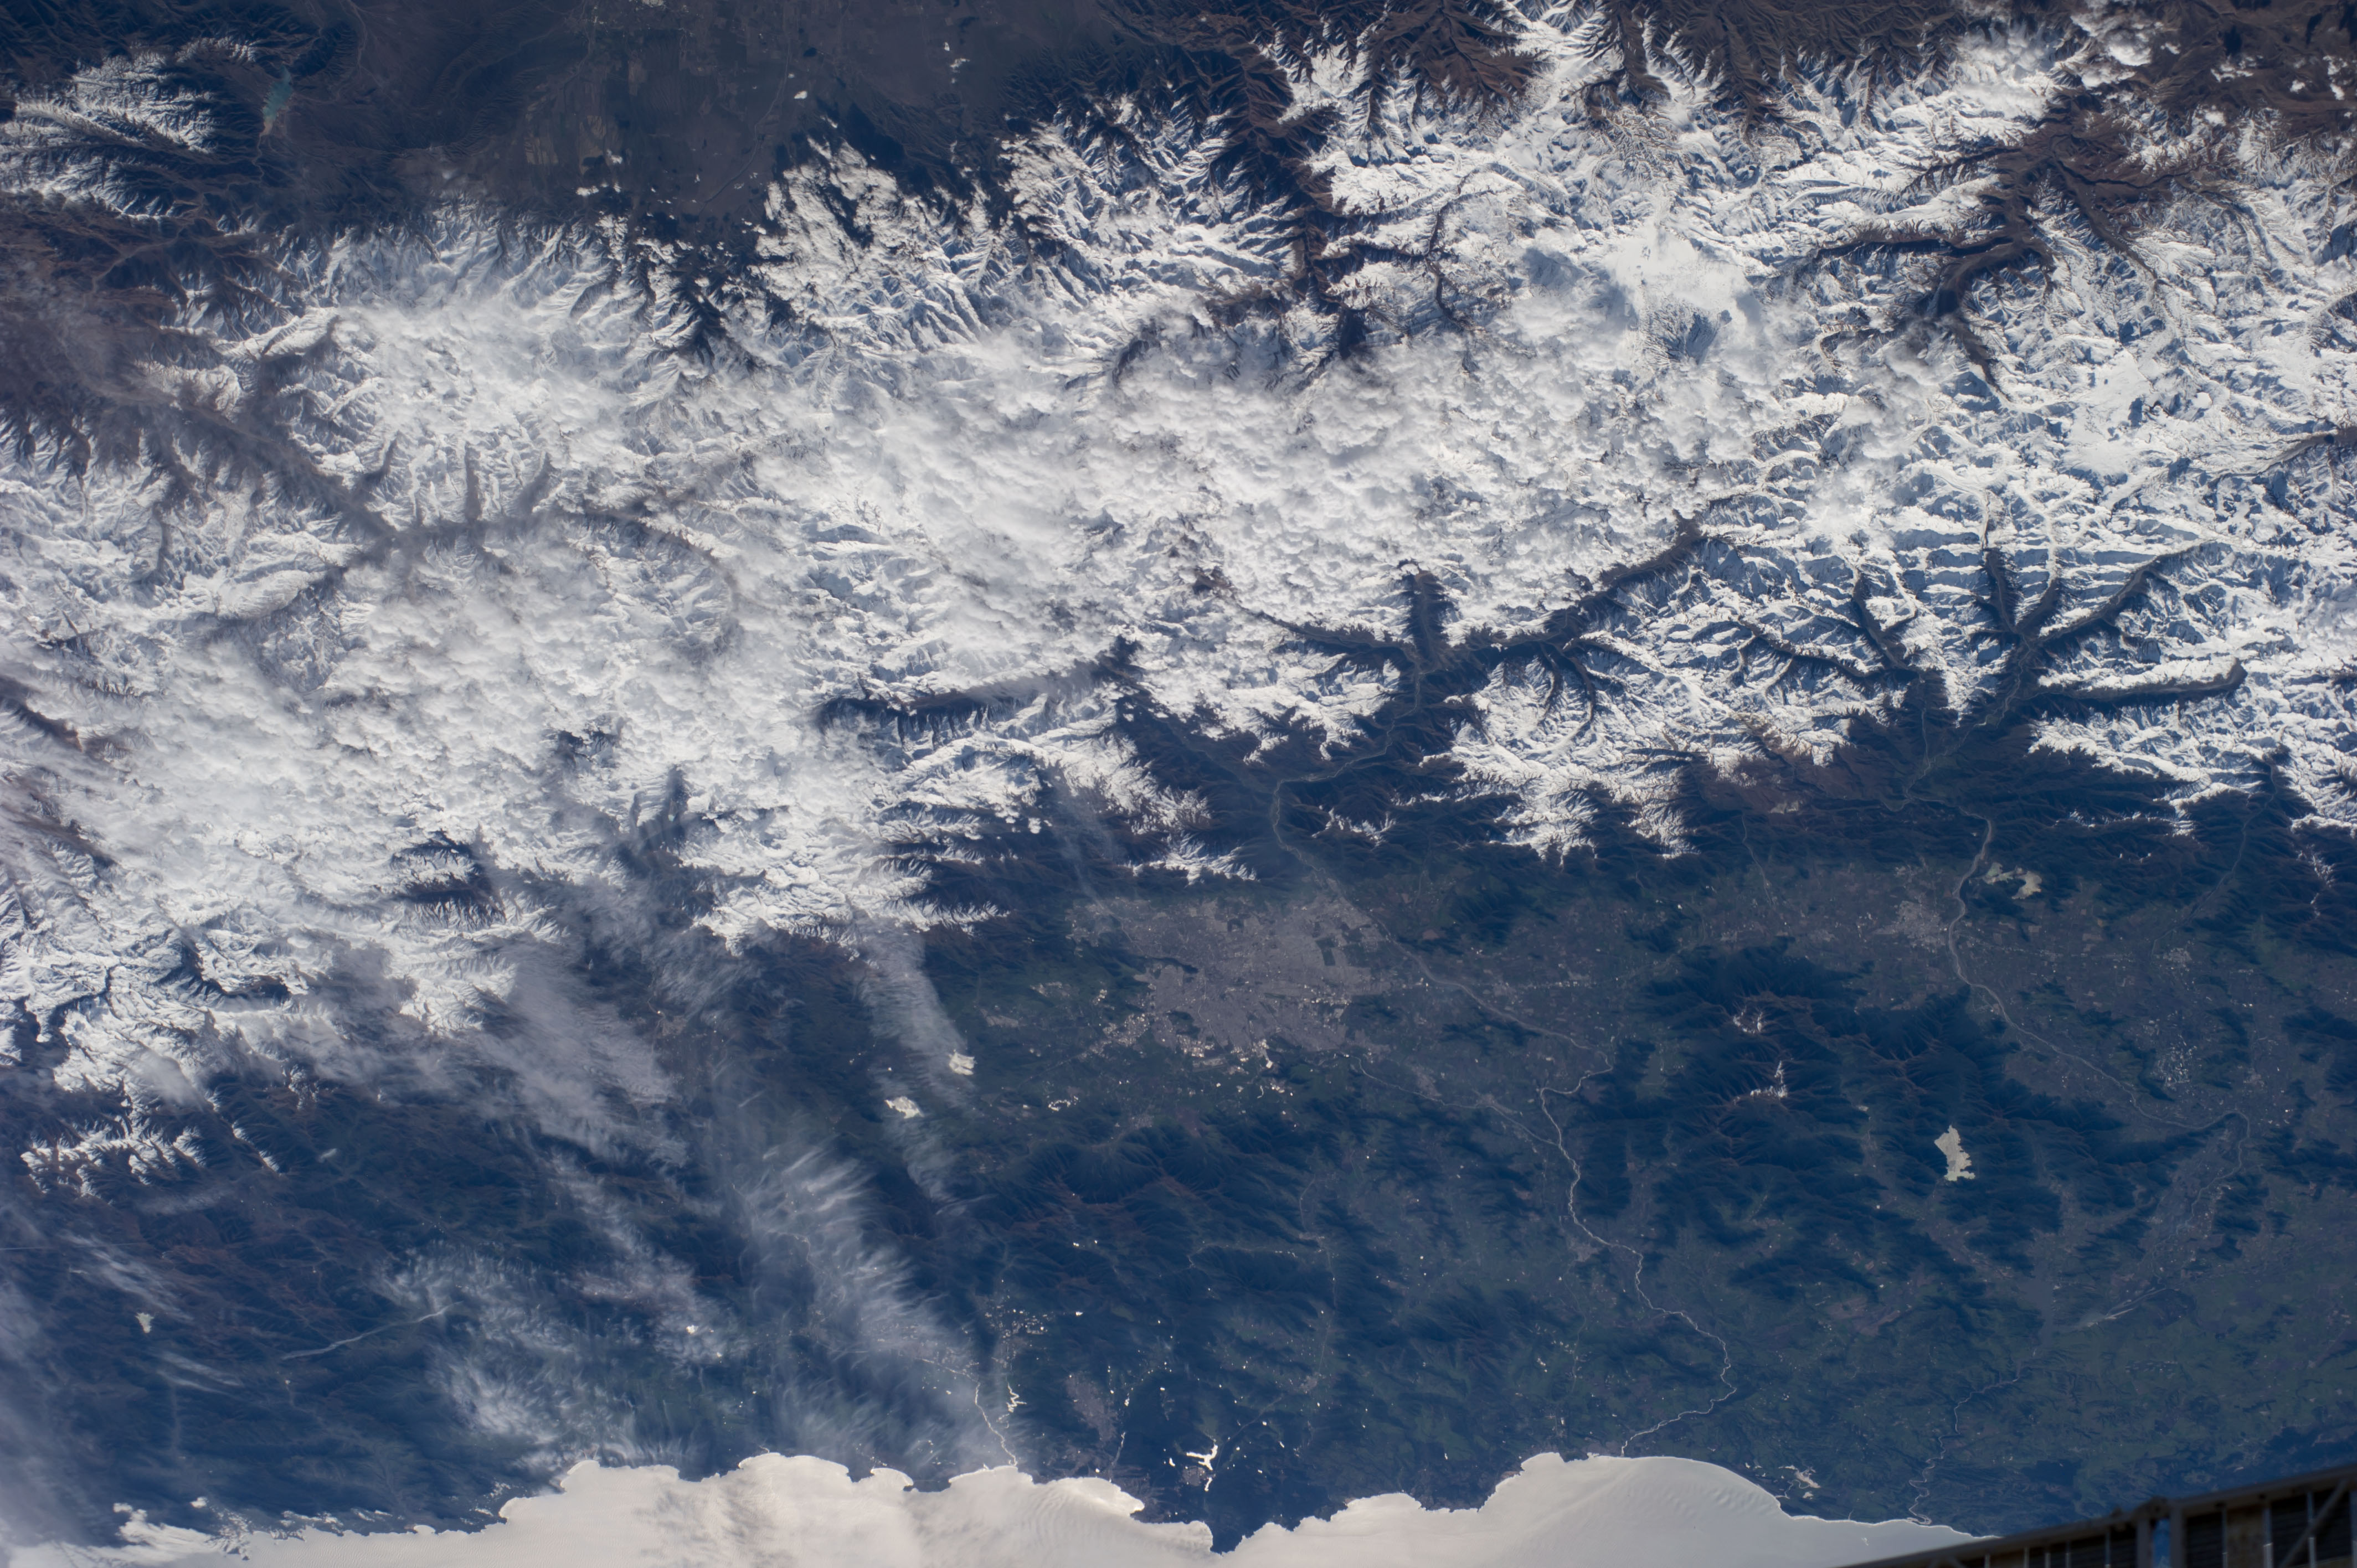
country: CHILE
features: SANTIAGO CHILE, RANCAGUA CHILE, MAIPO R., CACHAPOAL R., ANDES, S. PACIFIC O.
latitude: -33.5
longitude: -70.5
